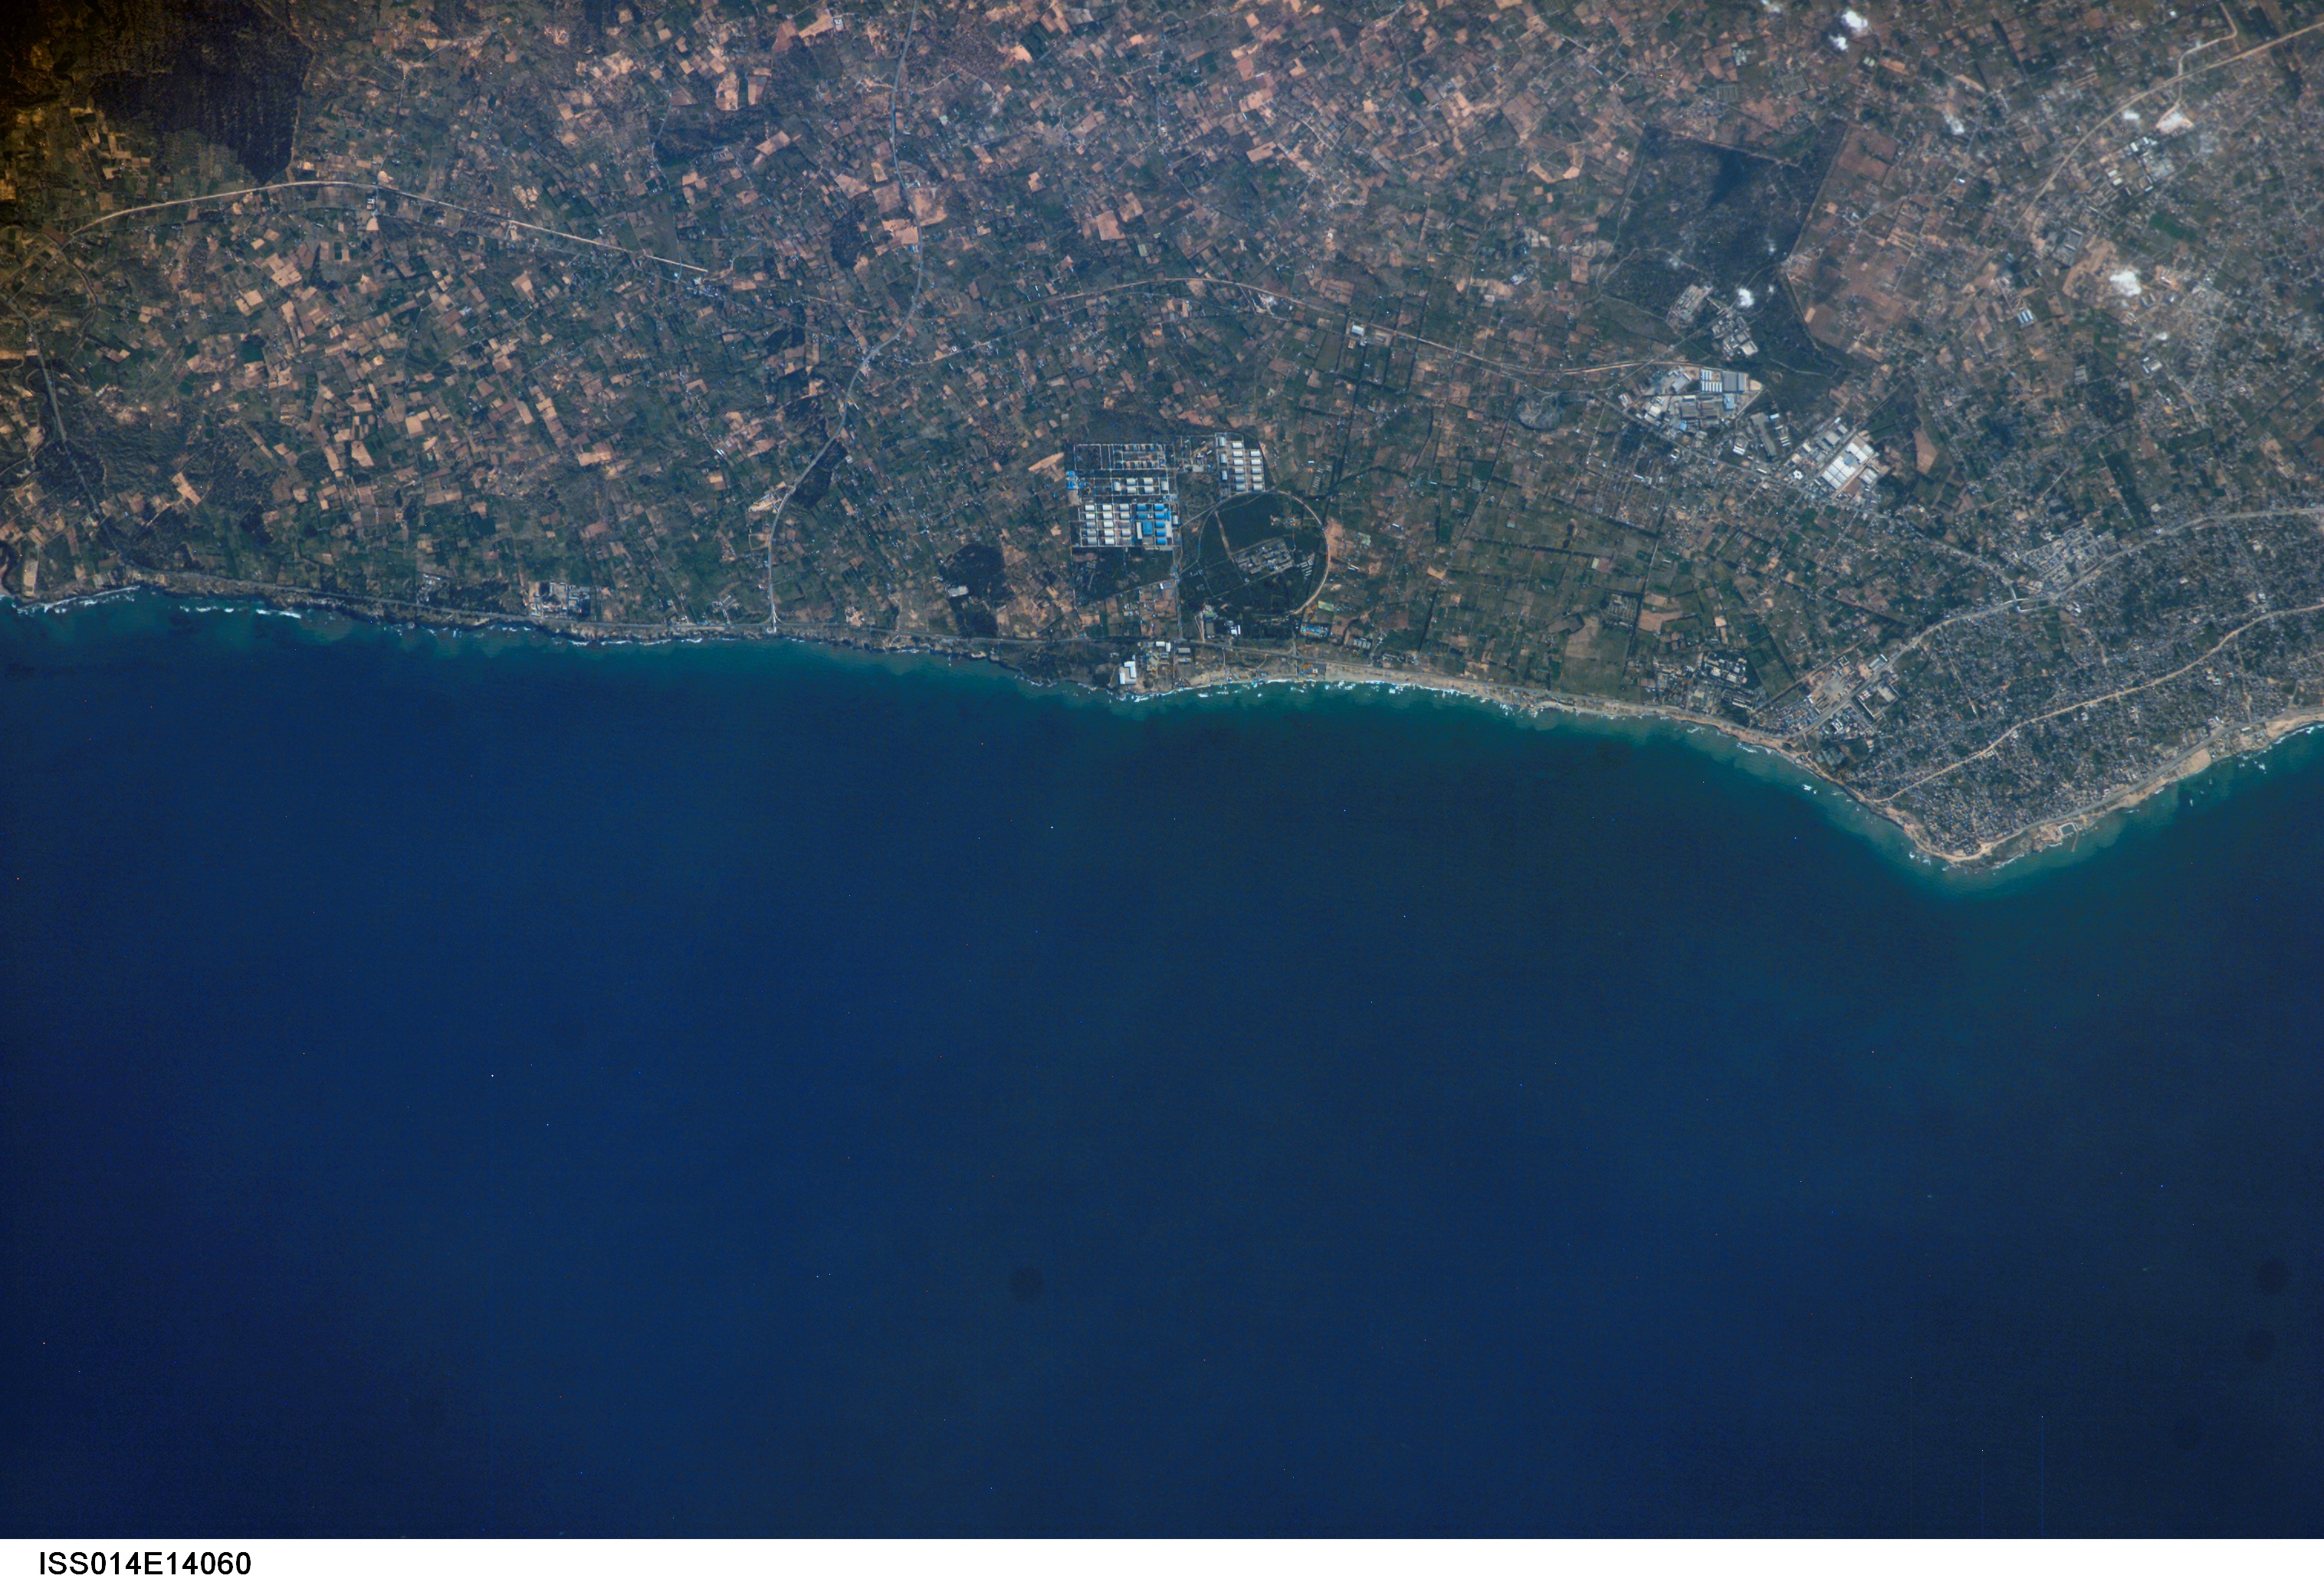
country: LIBYA
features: ABYAR SABABIL, MAJOR FACILITIES
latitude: 32.8
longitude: 13.5
